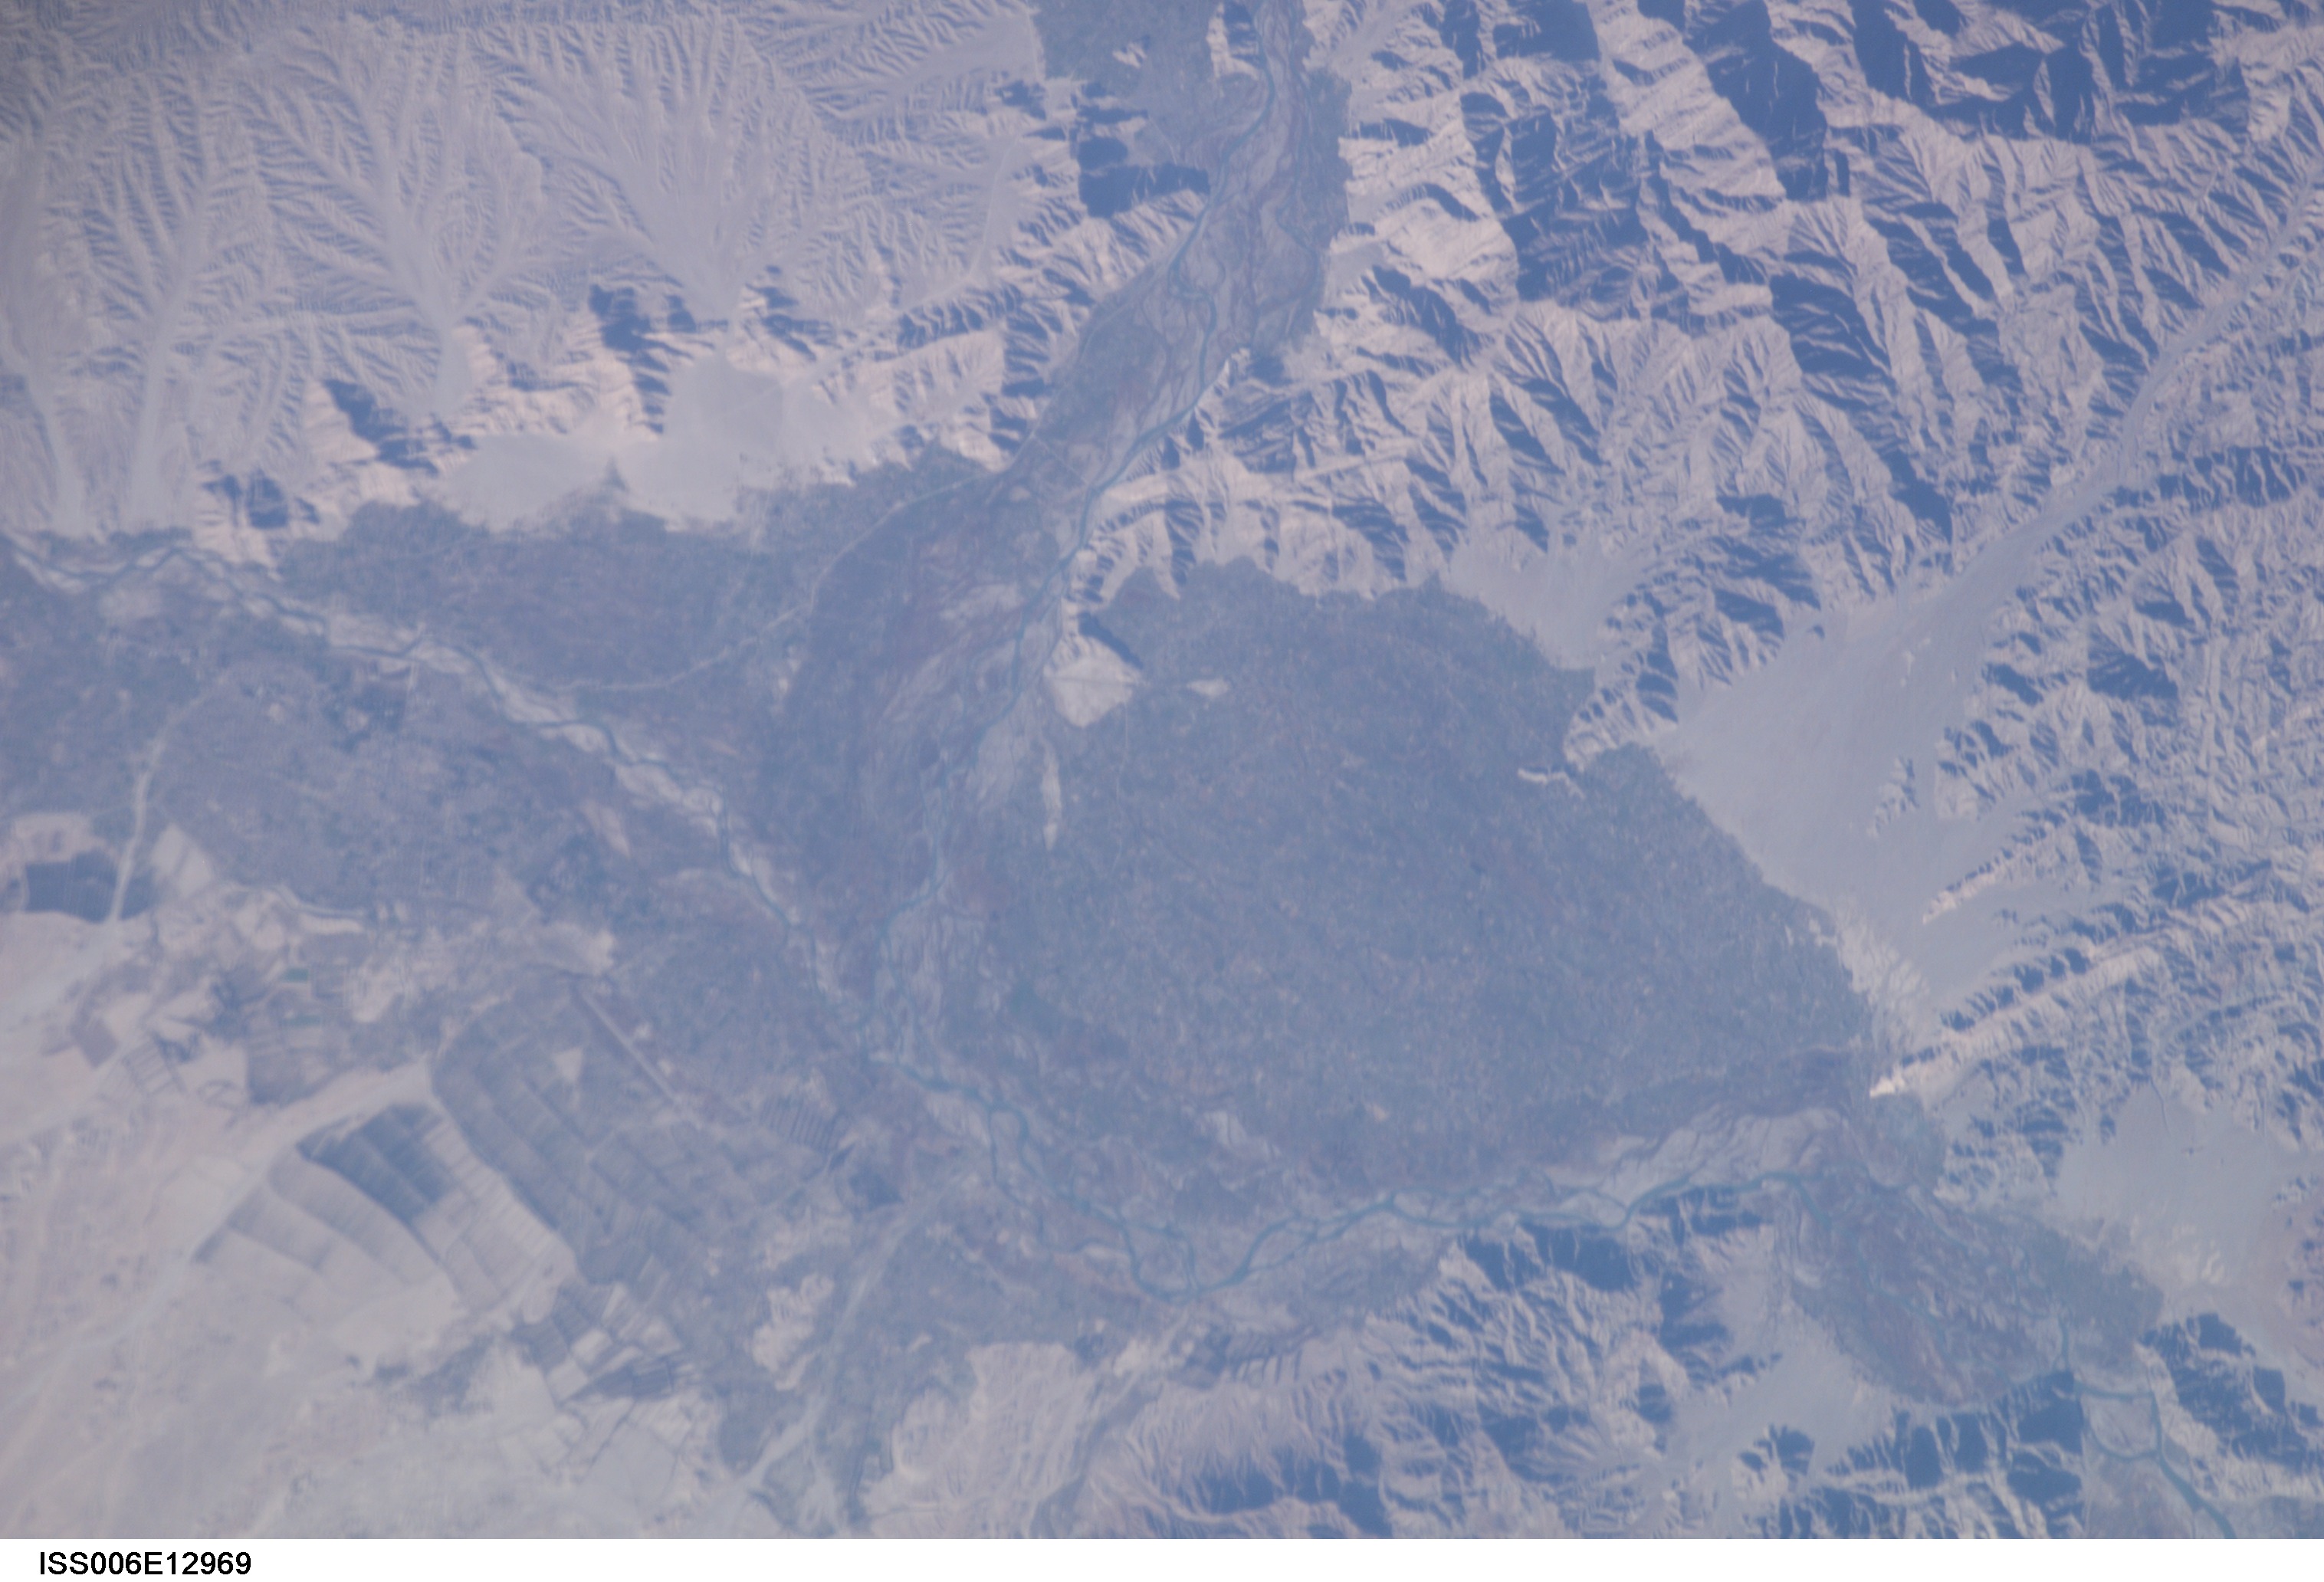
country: AFGHANISTAN
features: JALALABAD, AGRICULTURE
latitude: 34.4
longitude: 70.5
